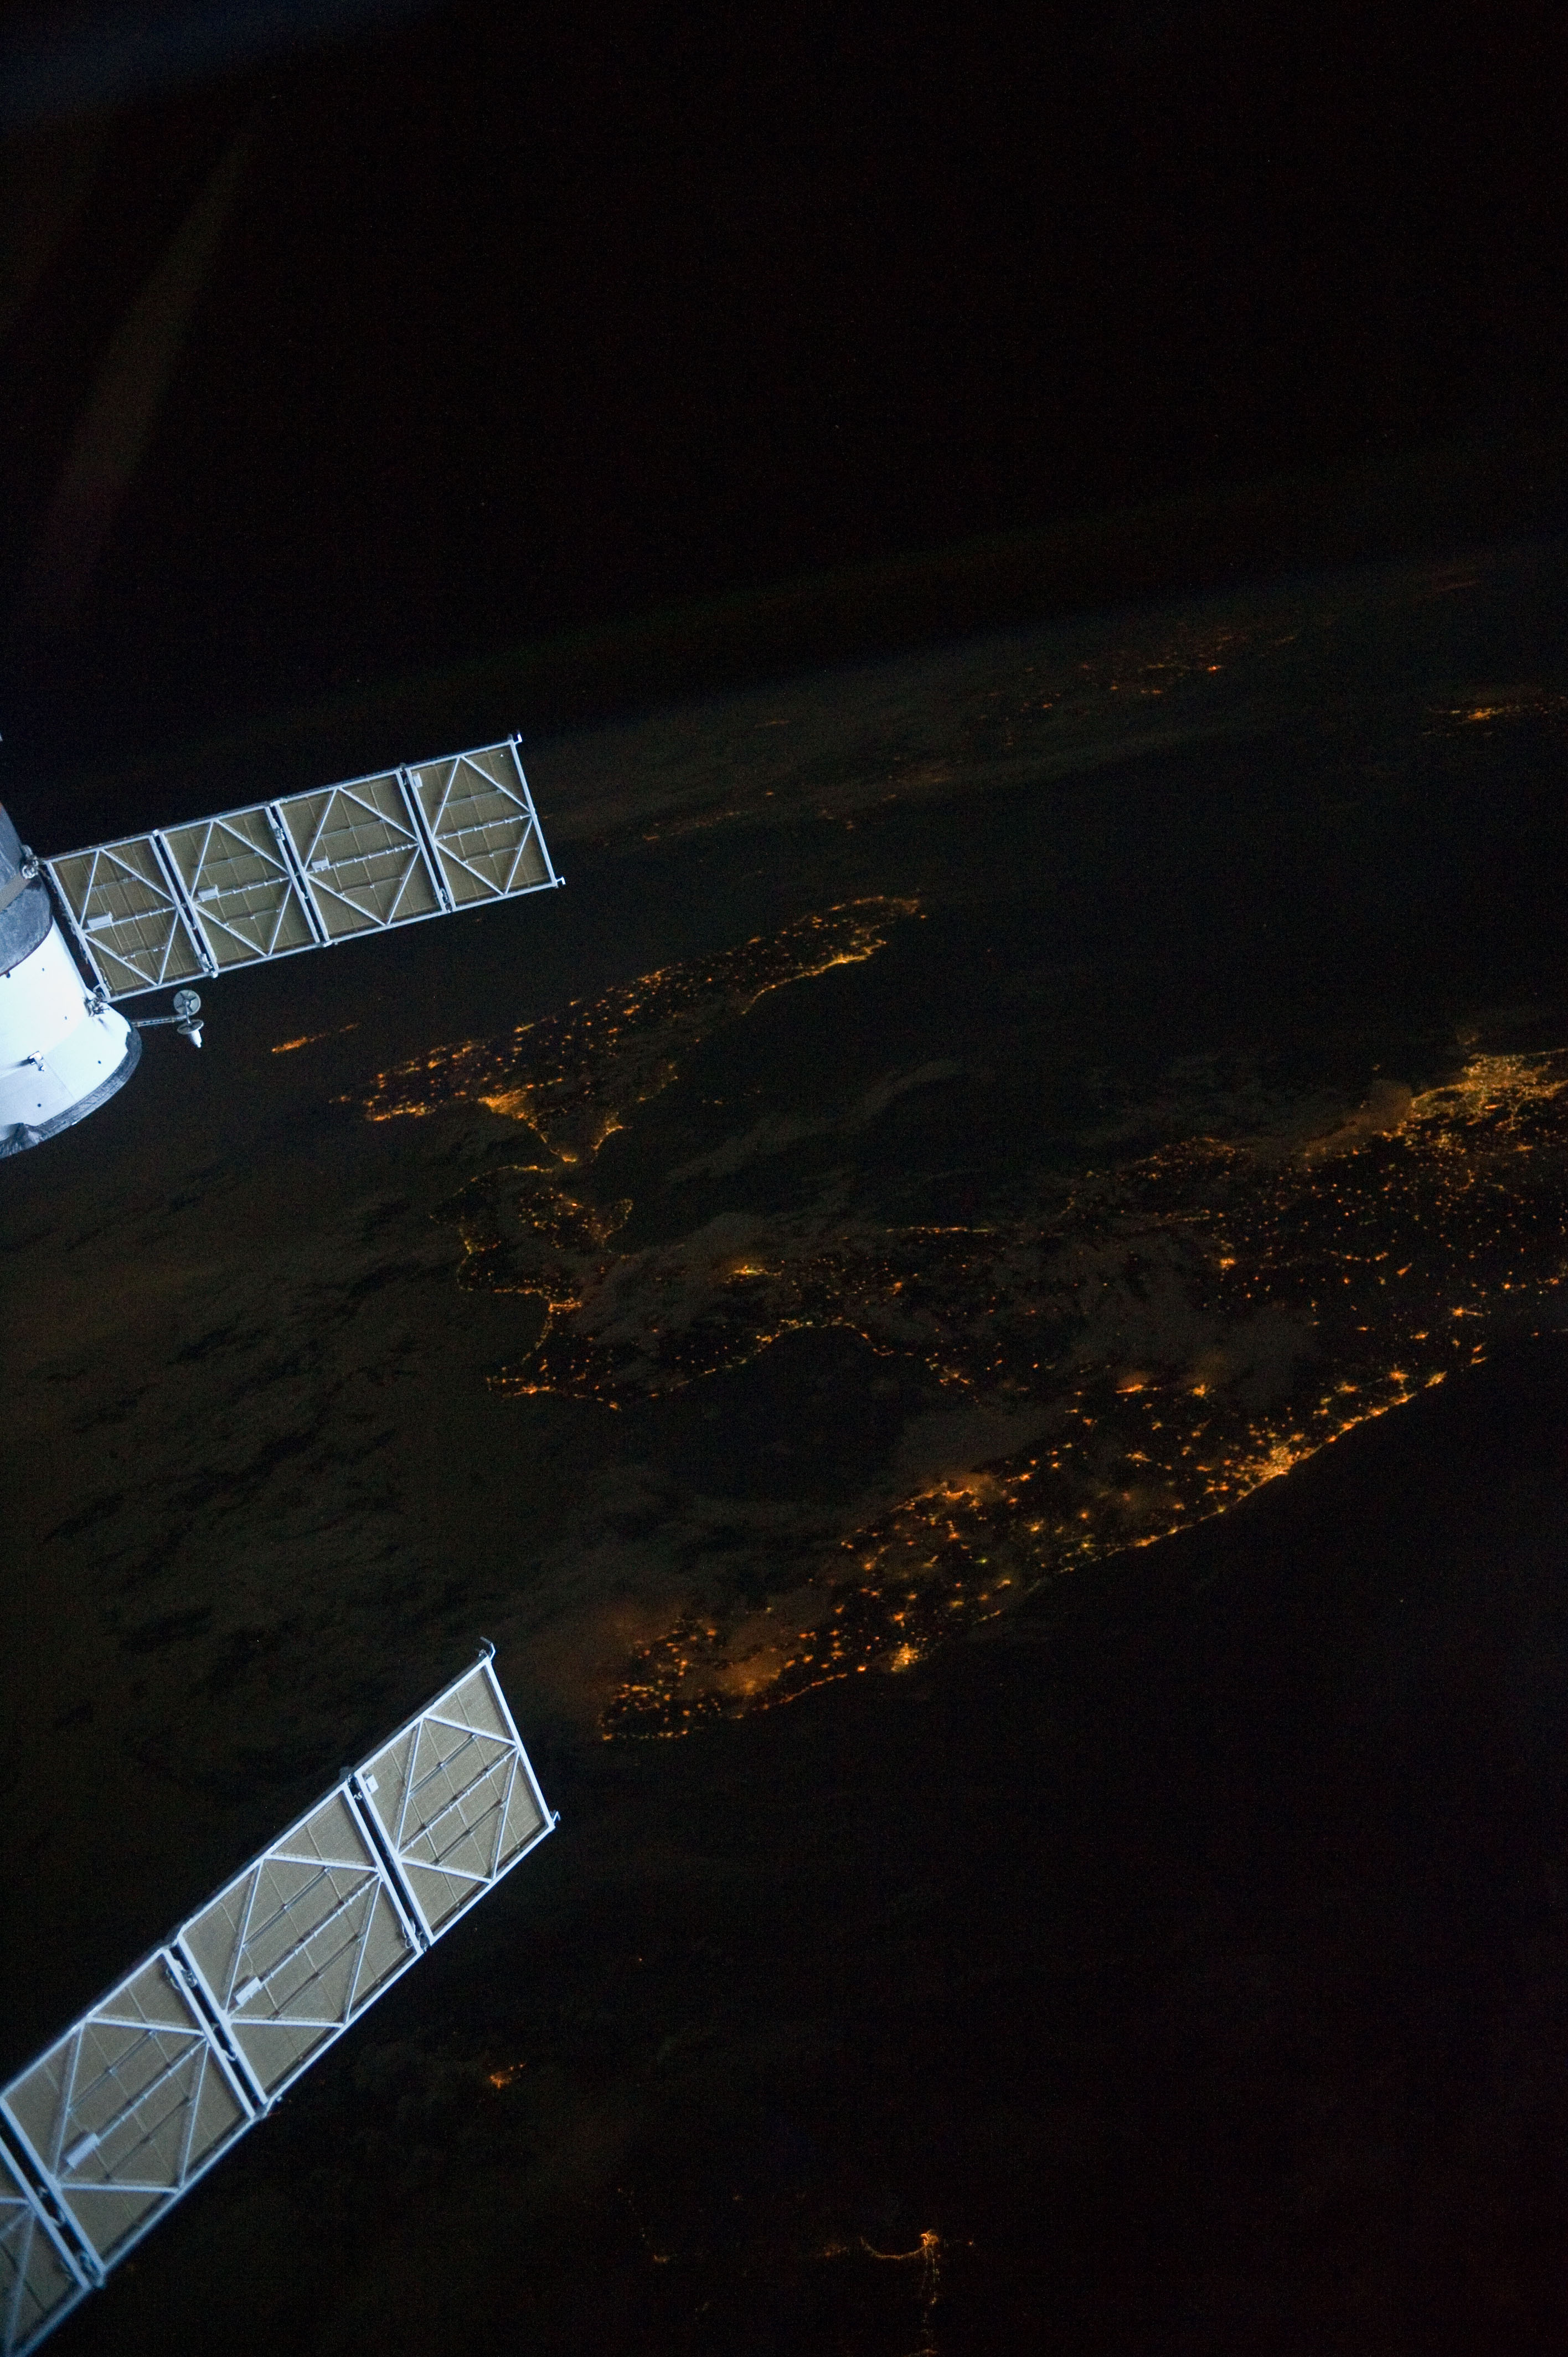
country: ITALY
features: PAN-SOUTHERN ITALIAN PENINSULA-SICILY AT NIGHT, ISS
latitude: 39.5
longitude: 16.5
